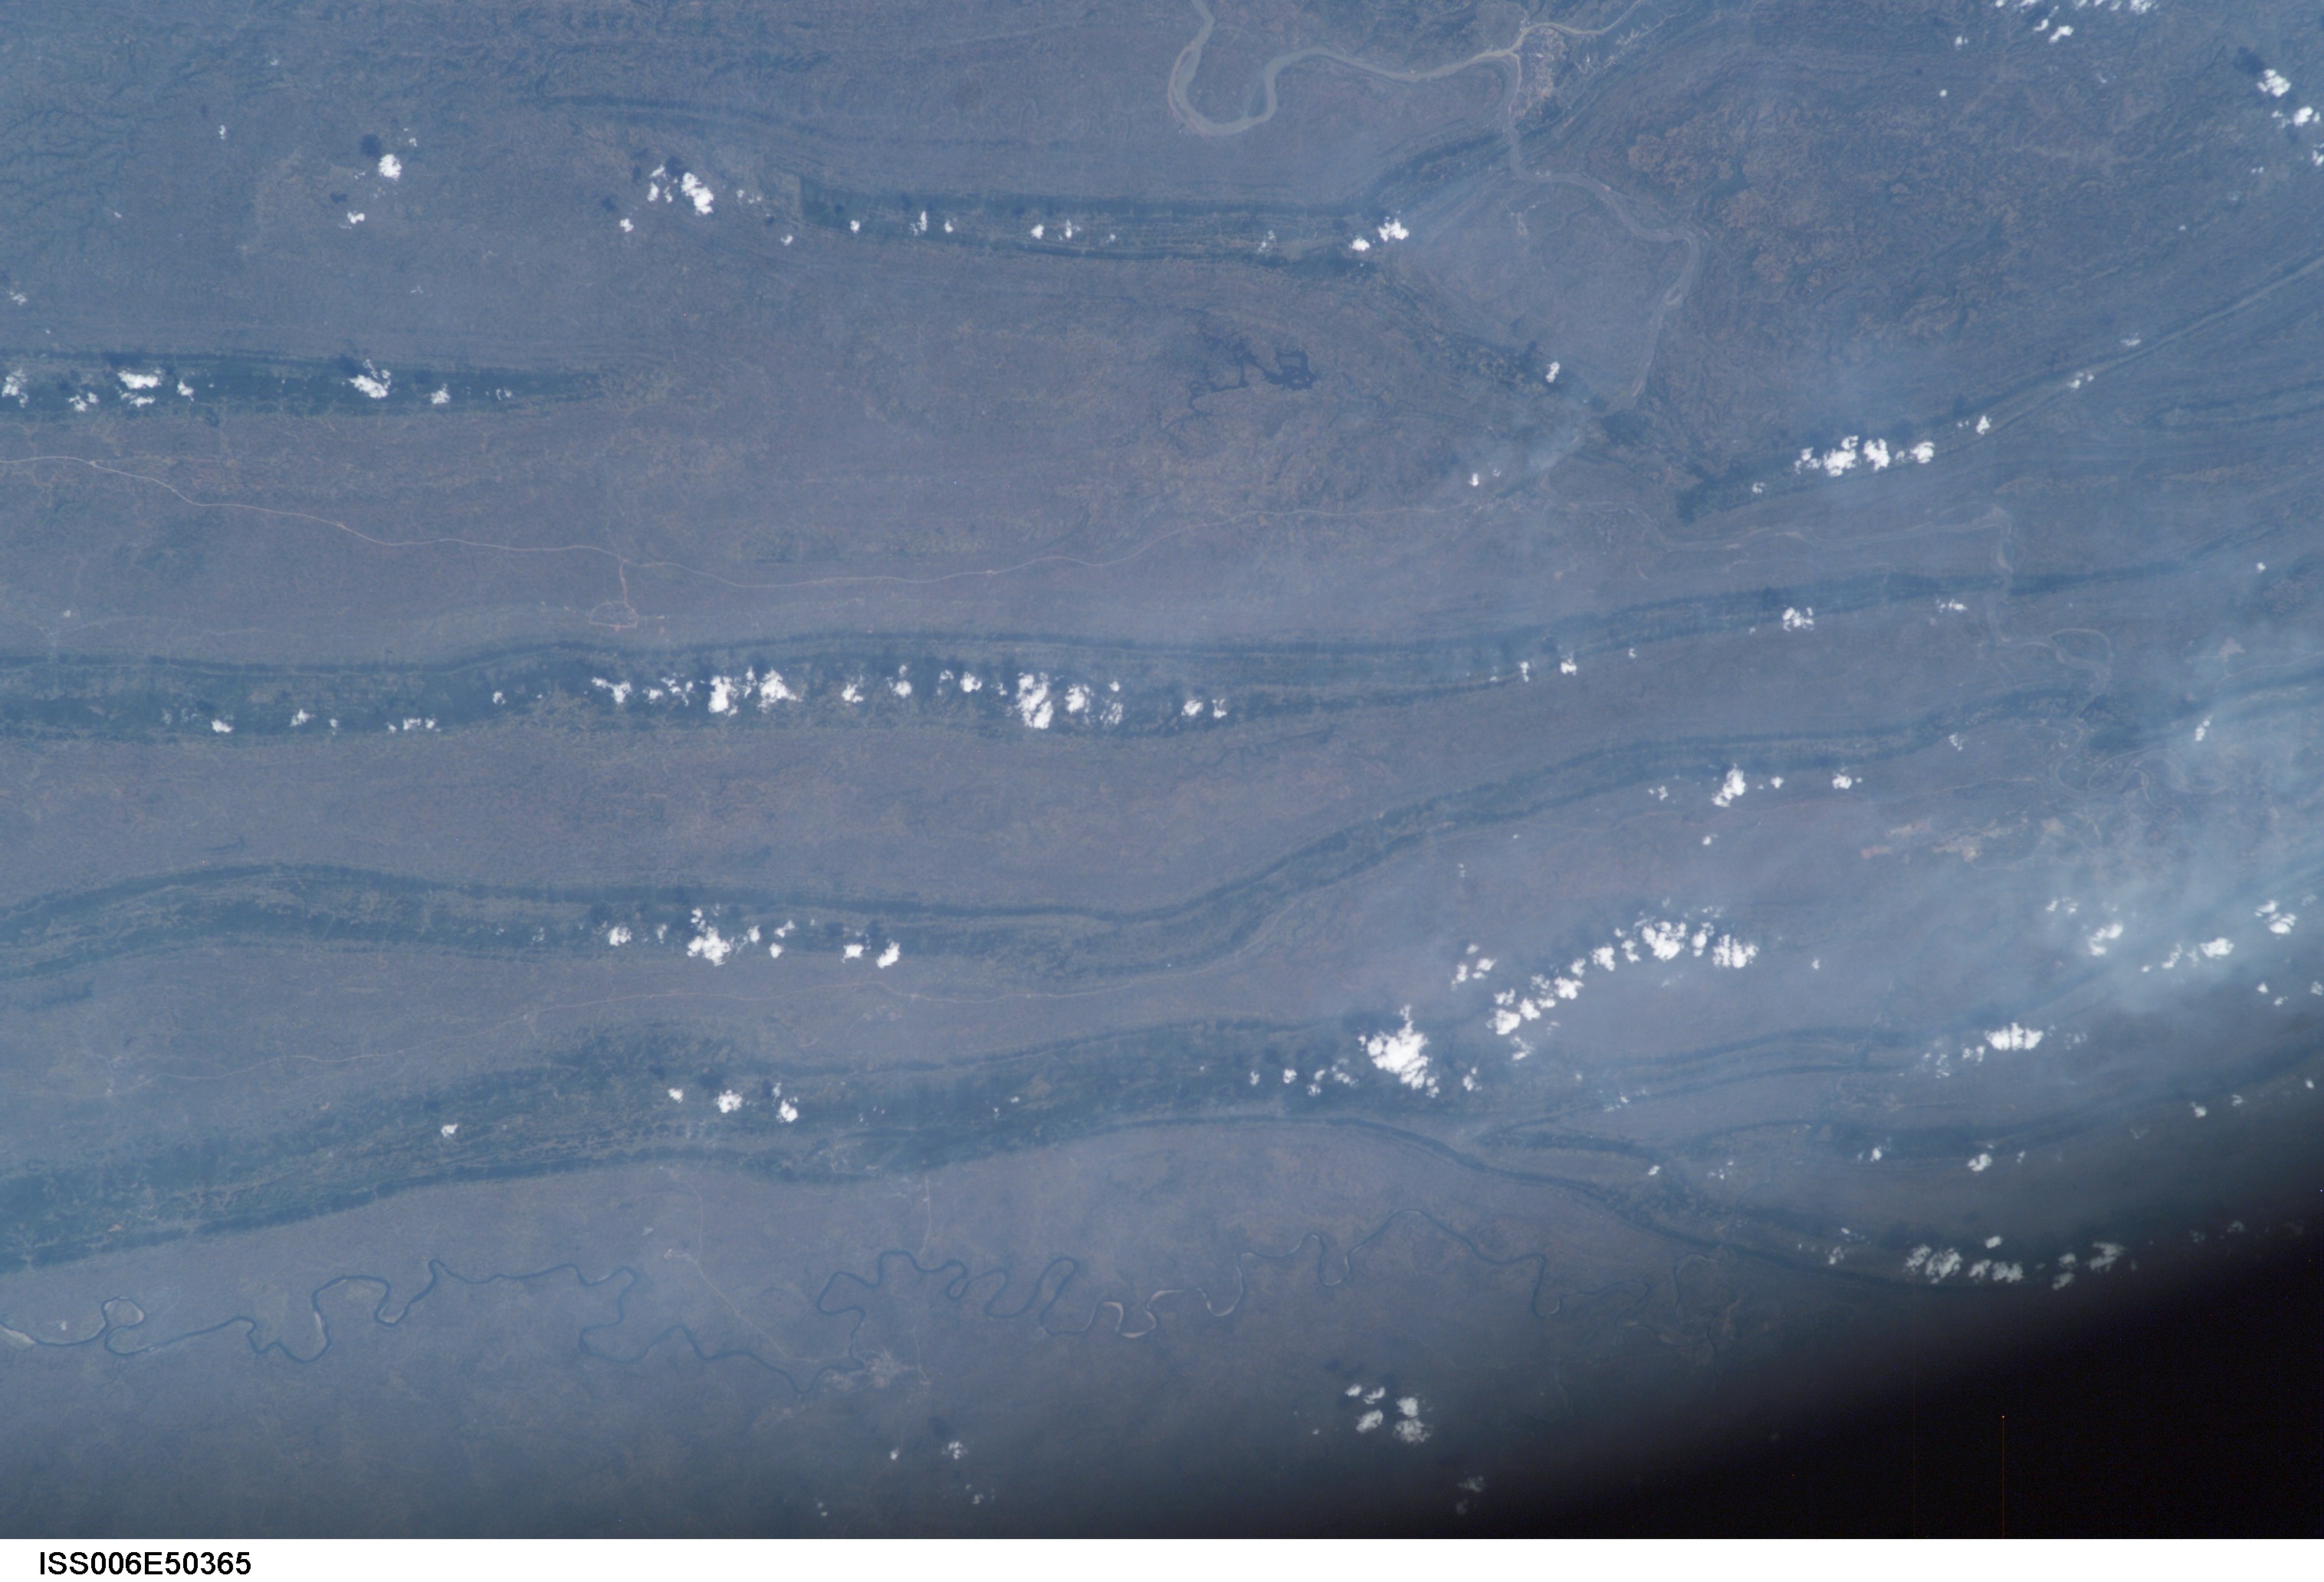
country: CHINA
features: HSI MOUNTAIN RANGE
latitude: 30.0
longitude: 107.0
